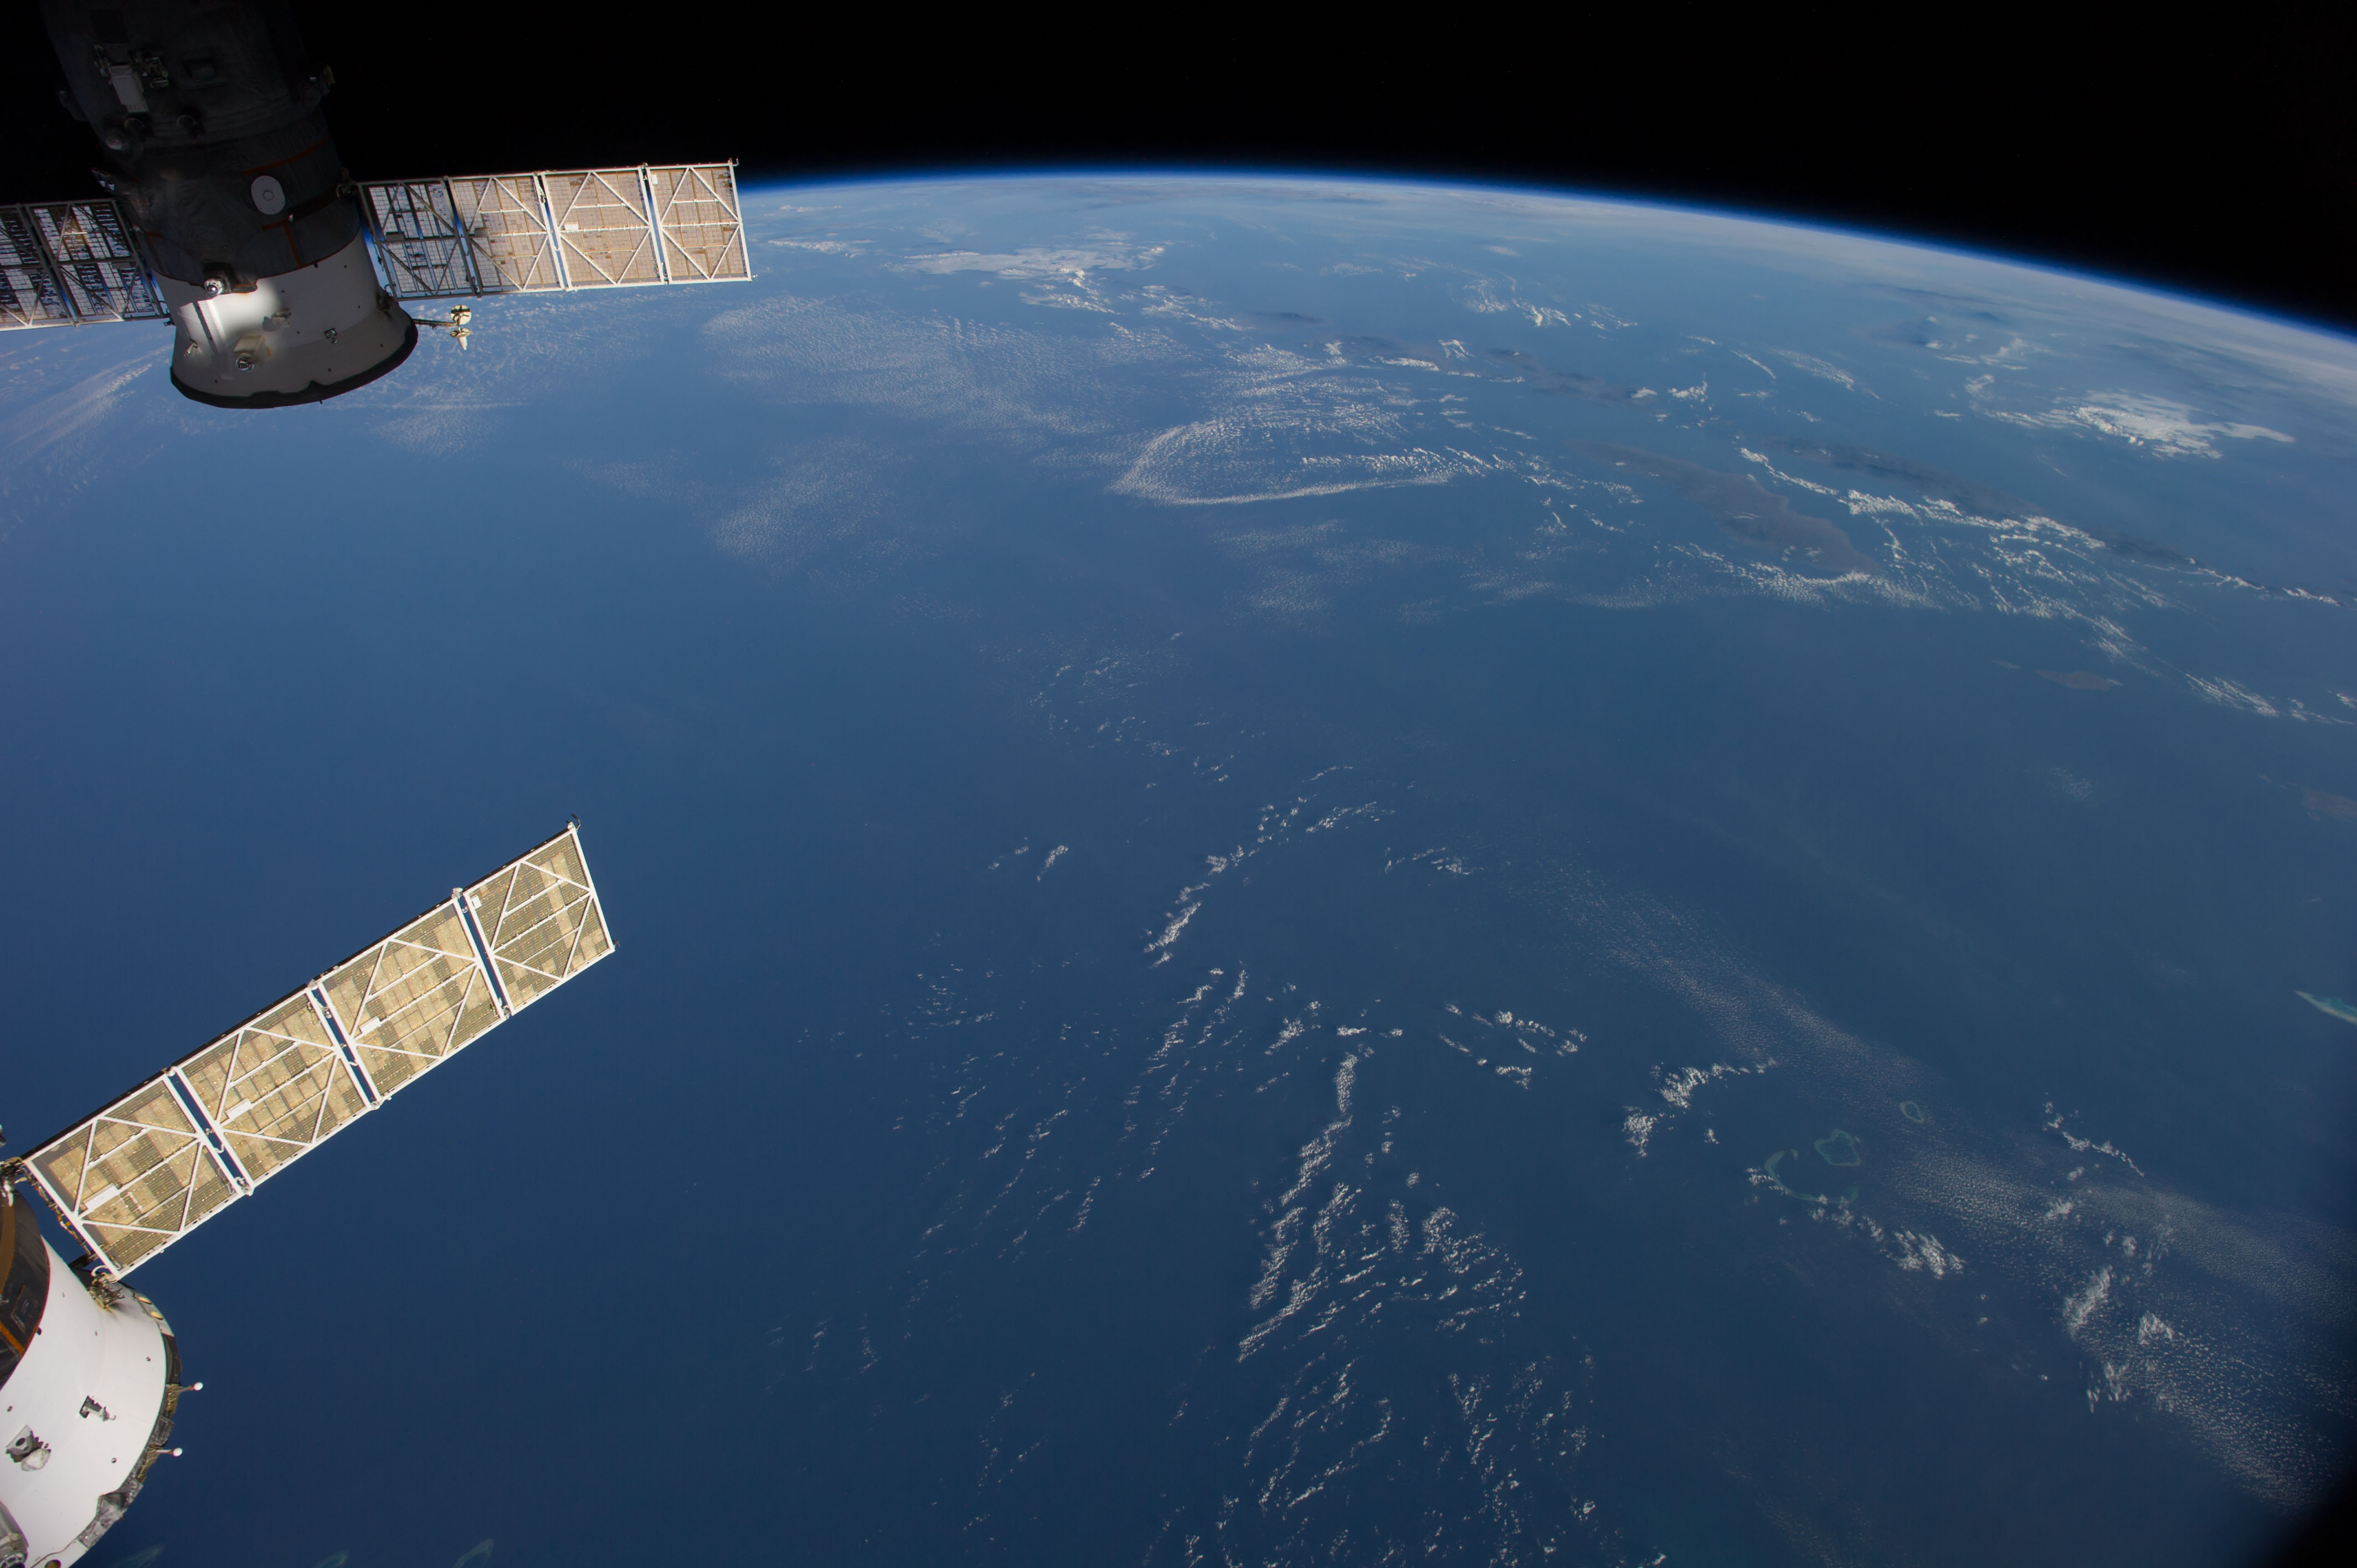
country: AUSTRALIA-WA
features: INDIAN O., JAVA S., BALI S., FLORES S., SAVU S., W. NUSA TENGGARA, E. NUSA TENGGARA, ATMOSPHERIC LIMB
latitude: -13.5
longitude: 117.5
